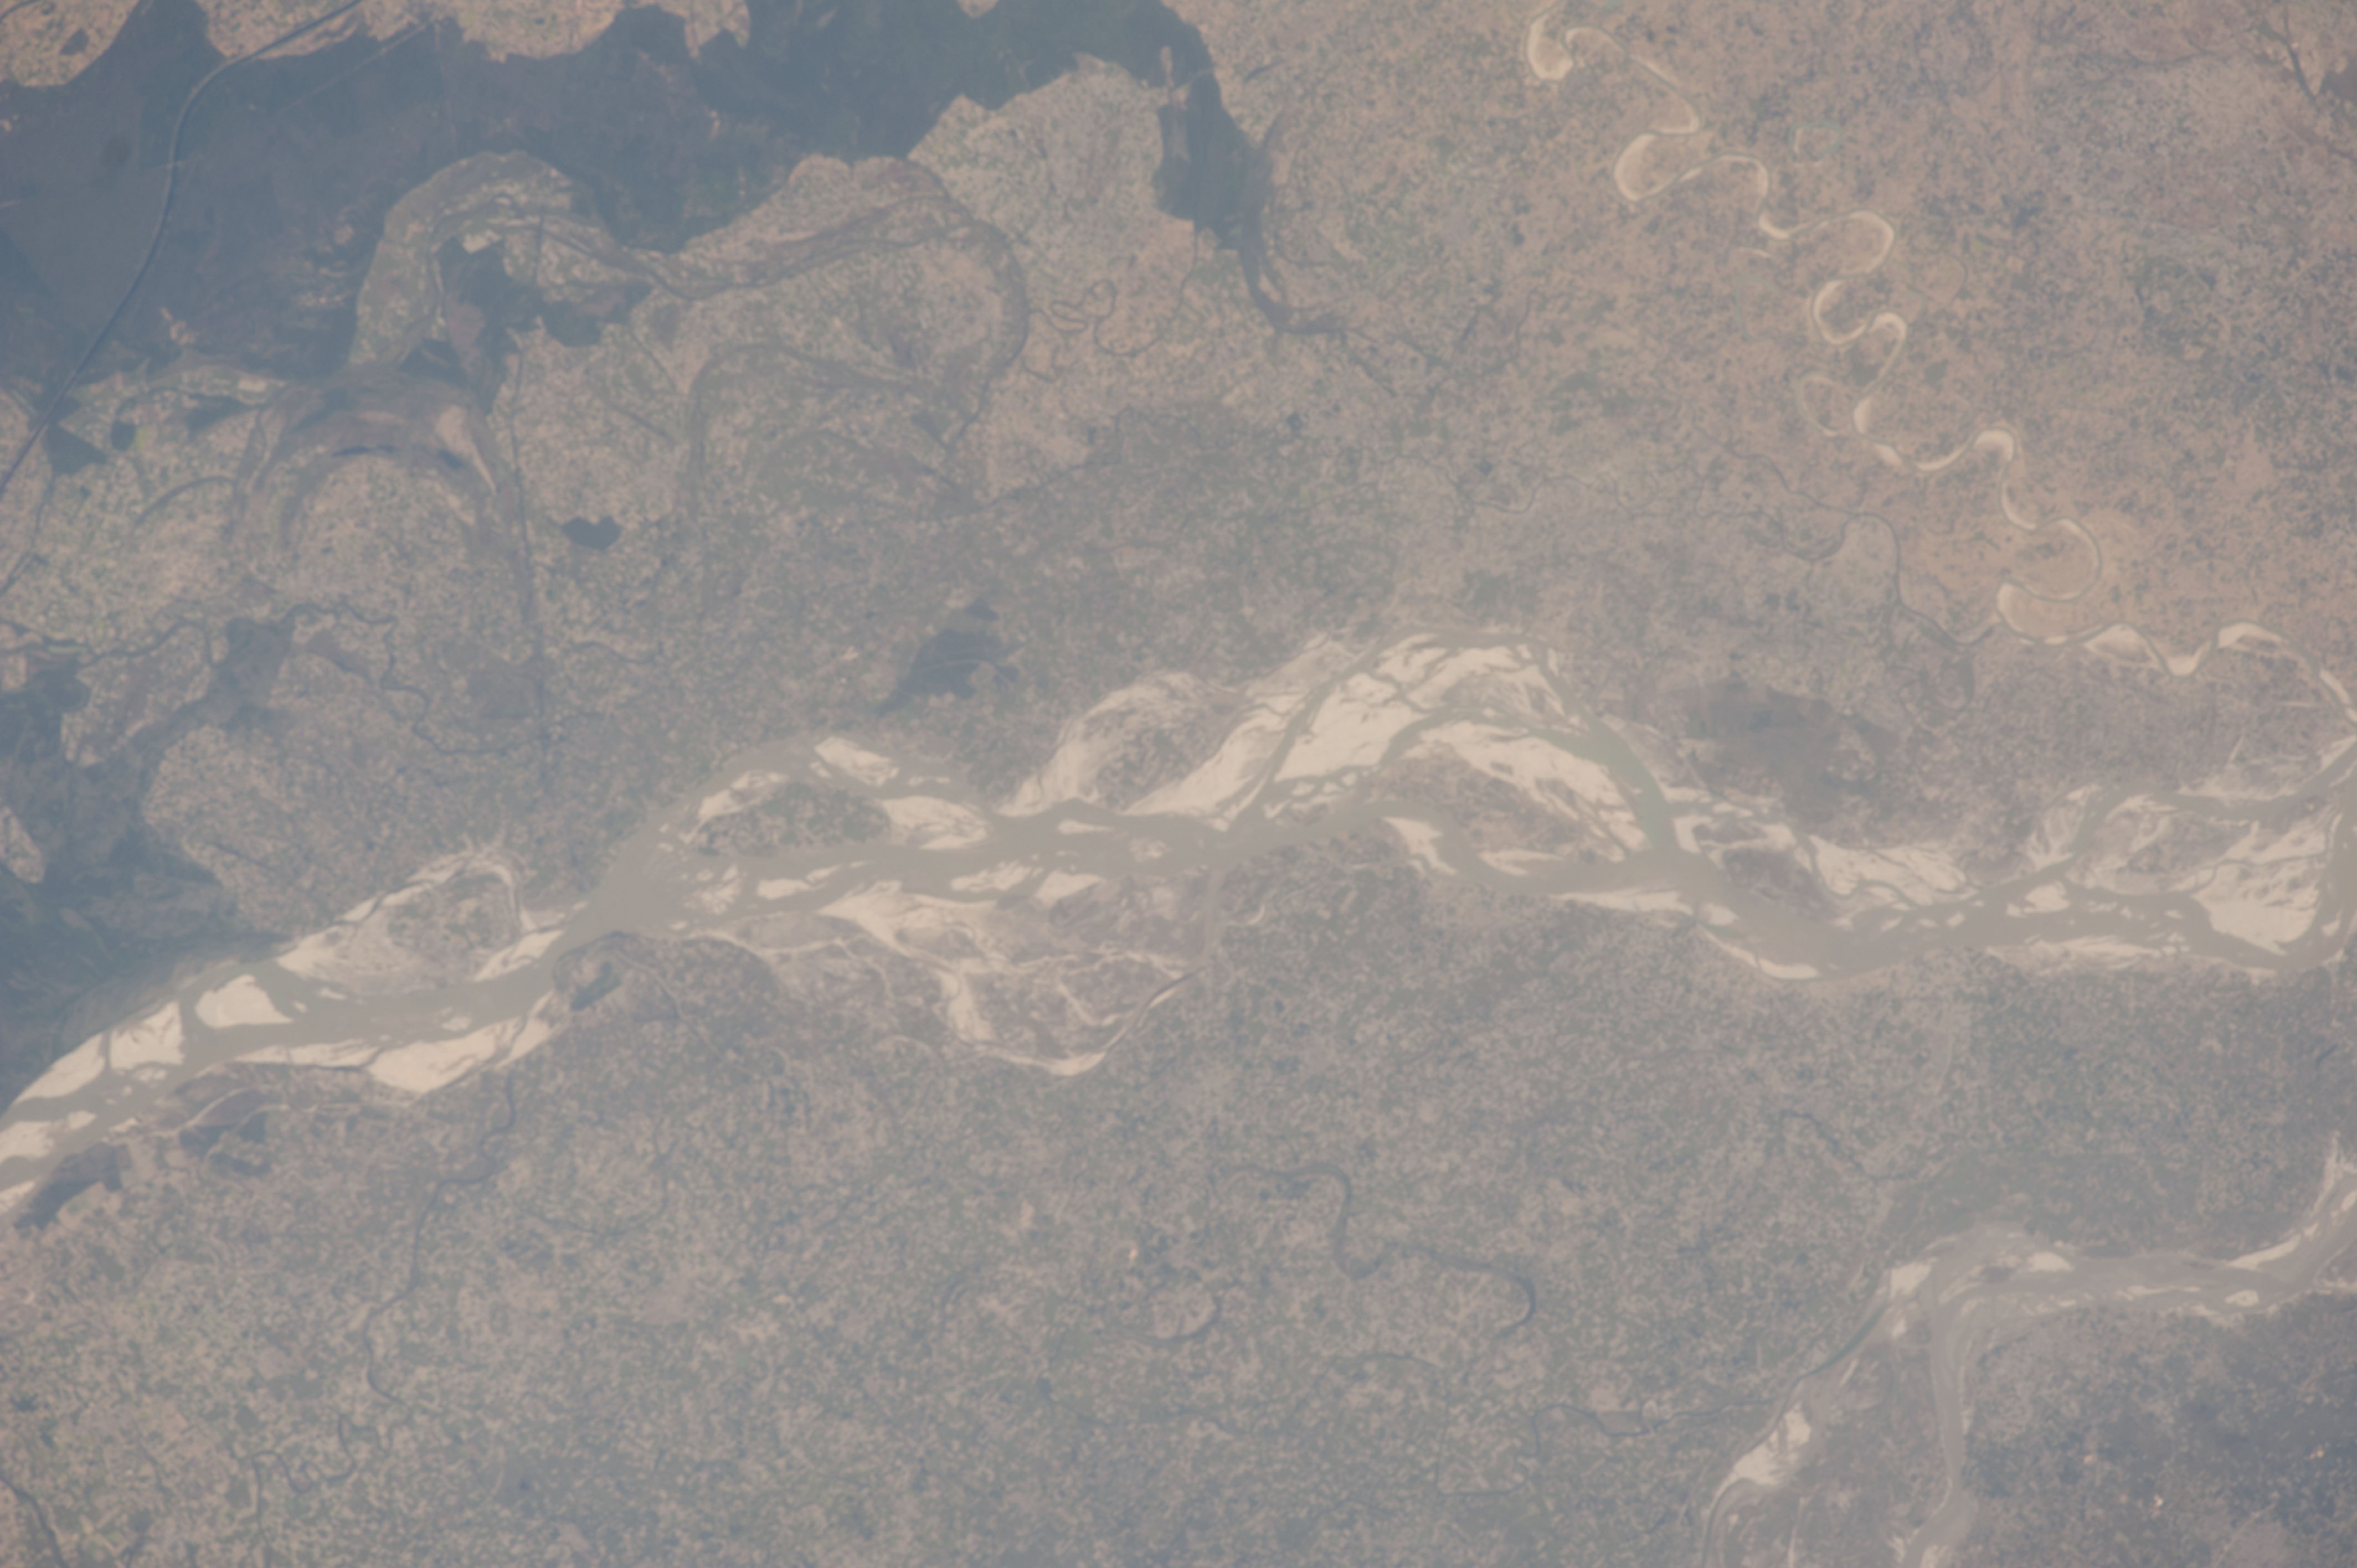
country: INDIA
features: GHAGHARA R., FOREST PATCHES, HAZE
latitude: 27.9
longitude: 81.3
